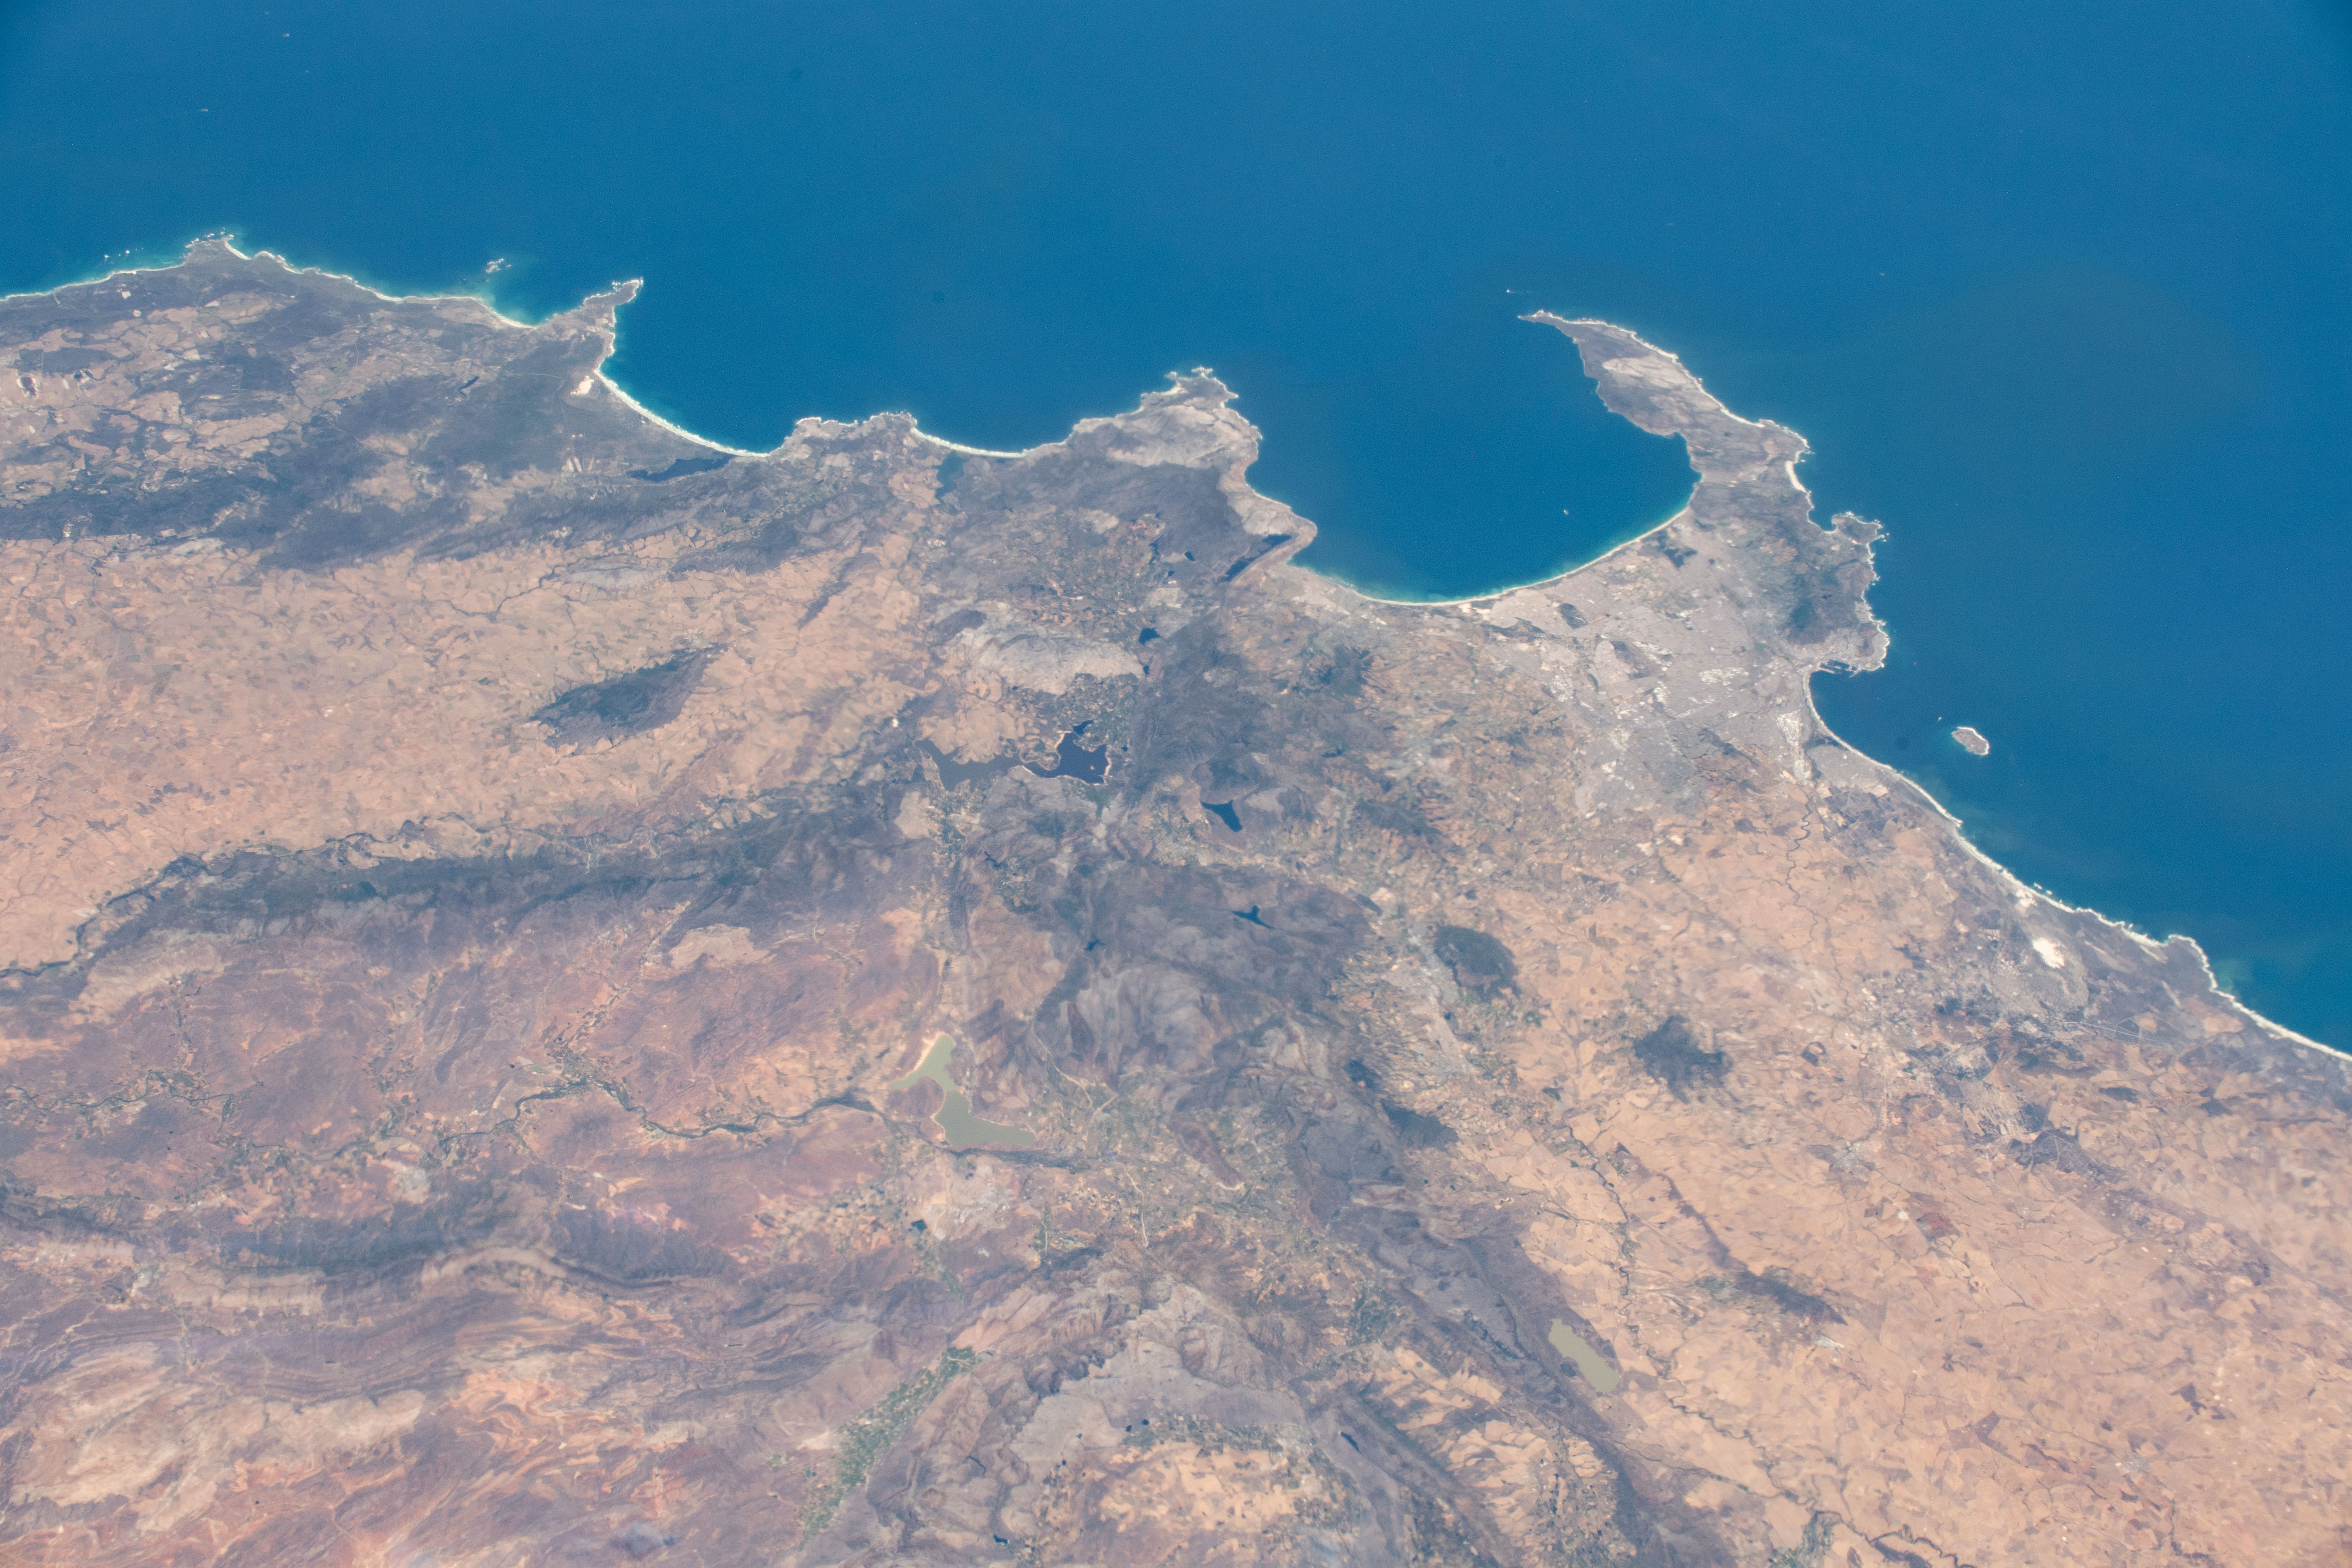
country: REPUBLIC SOUTH AFRICA
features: CAPE TOWN, AGULHAS NATIONAL PARK, RIVIERSONDEREND NATURE RESERVE
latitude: -33.3
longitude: 18.7
